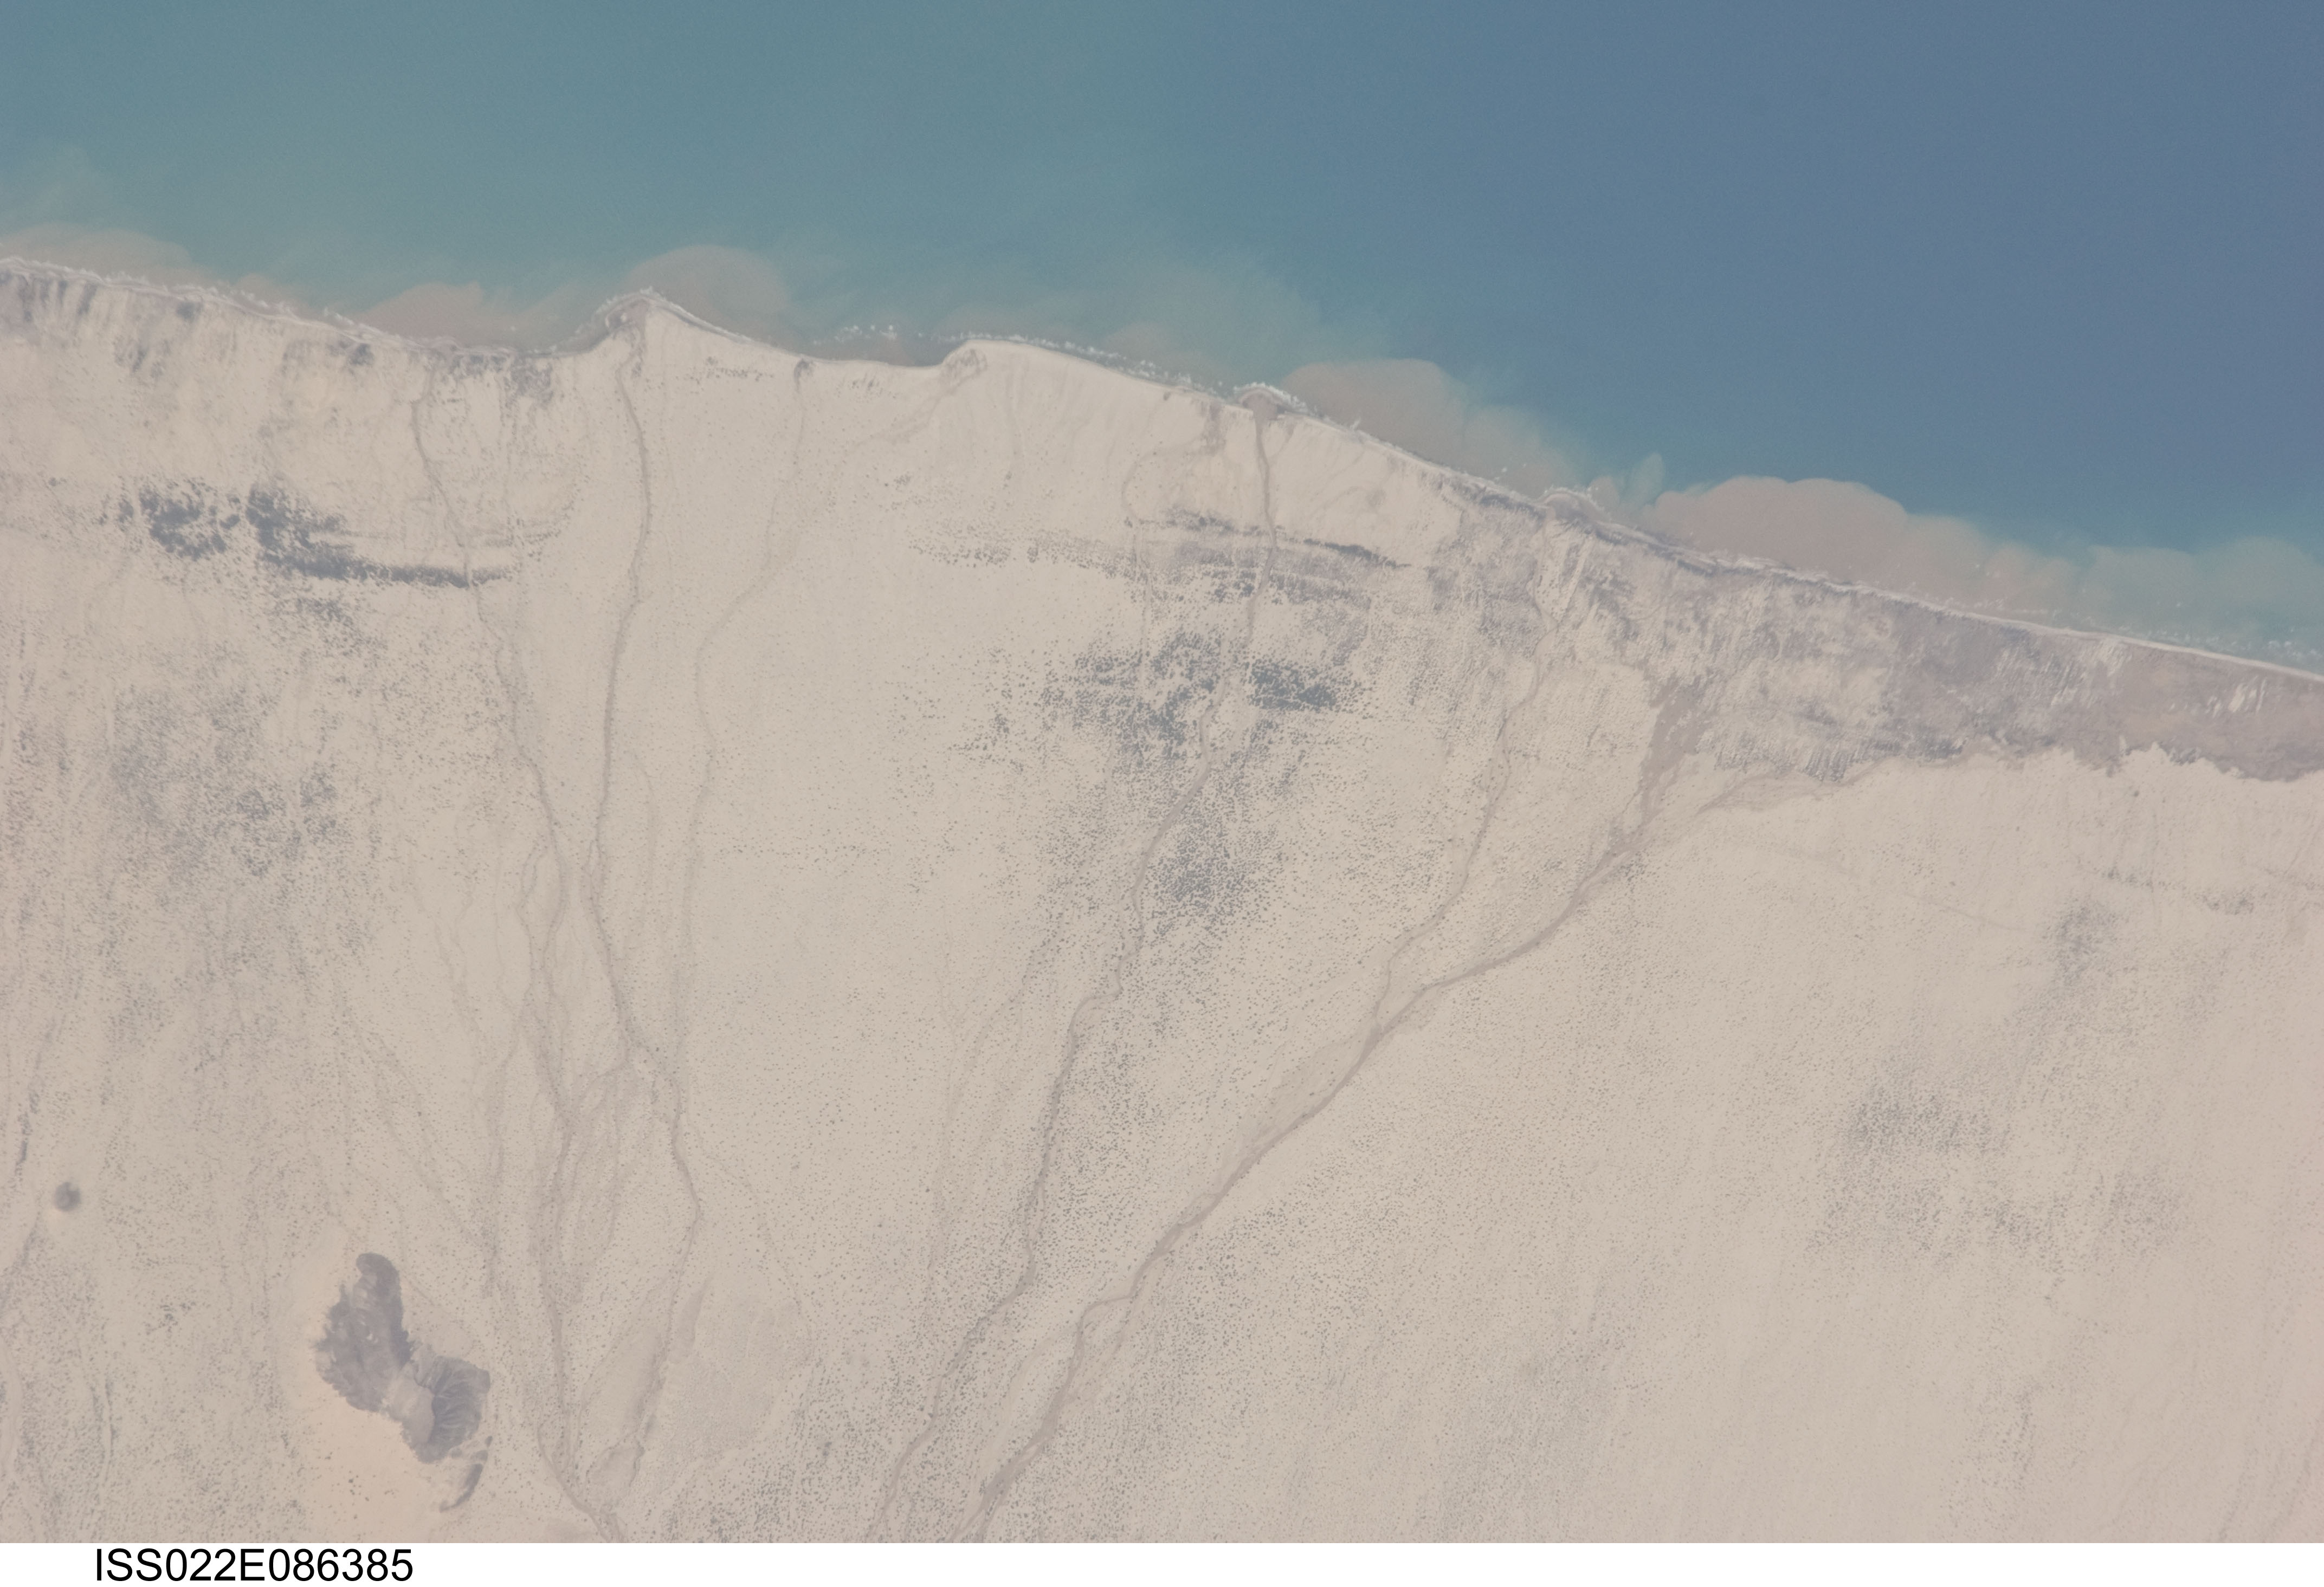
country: SOMALIA
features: COAST W. OF BERBERA, DESERT, SEDIMENT
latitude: 10.4
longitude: 44.8
